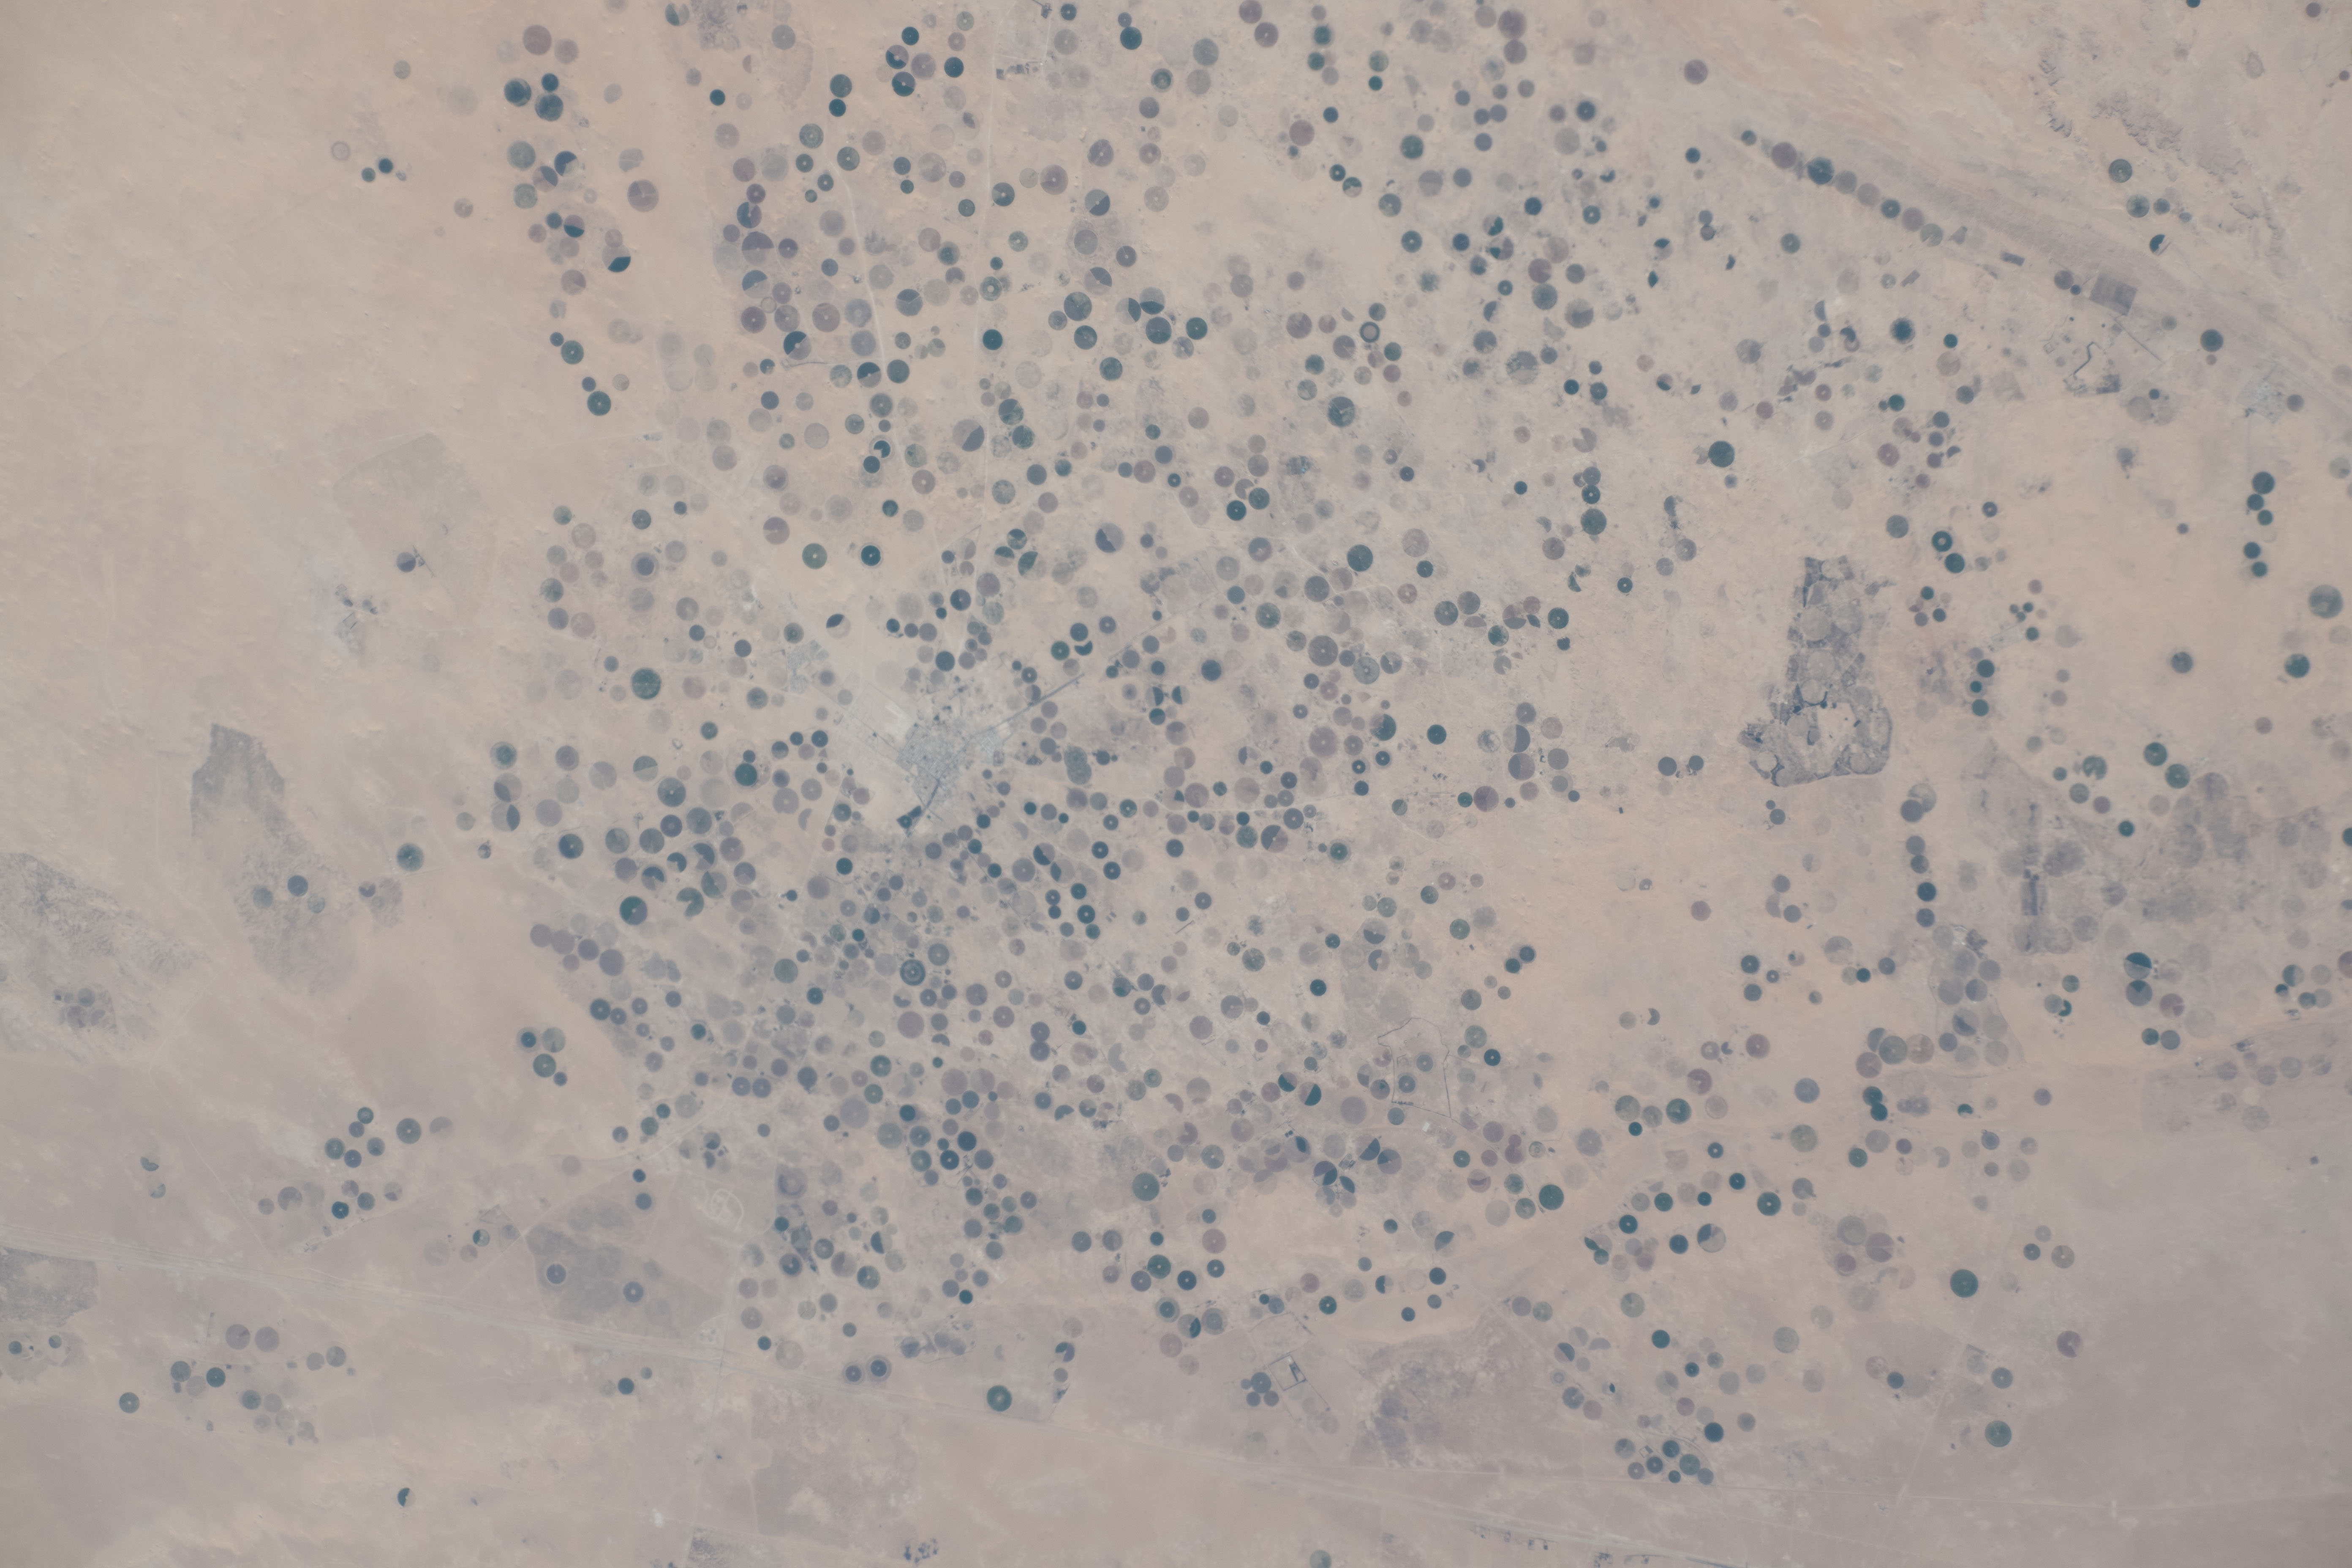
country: SAUDI ARABIA
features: QAYAT AL ULYA
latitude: 27.6
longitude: 47.6
